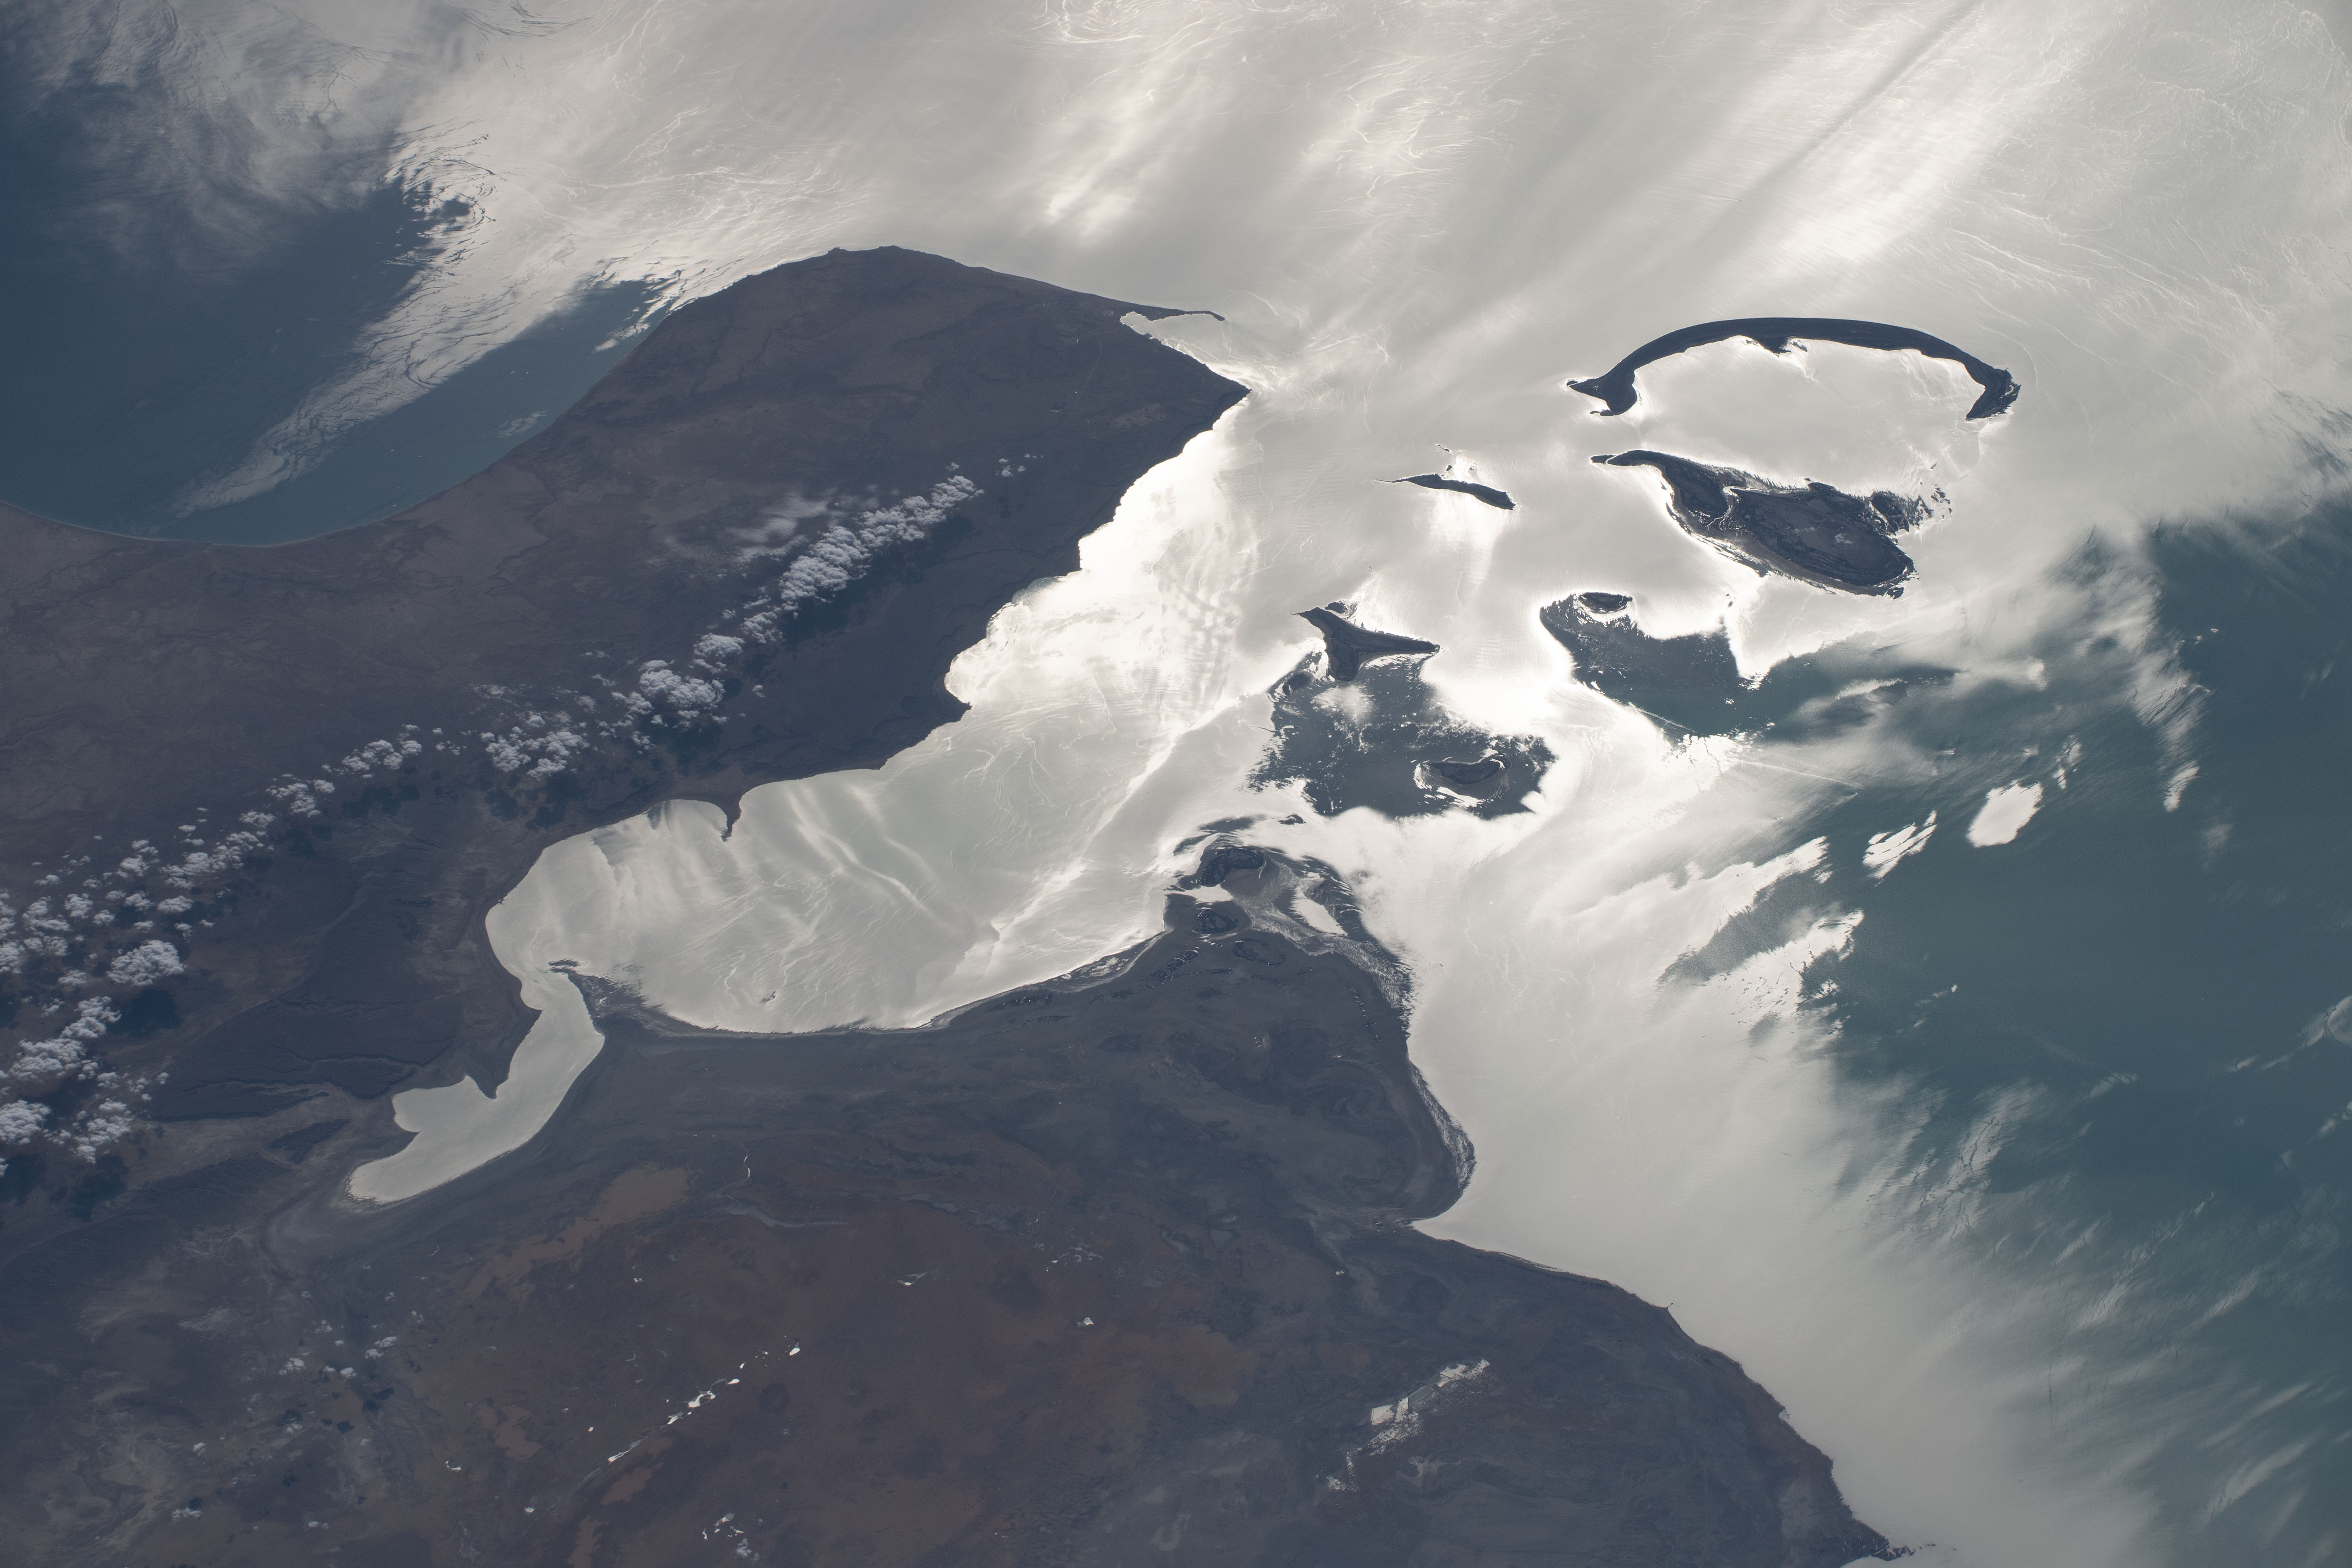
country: KAZAKHSTAN
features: MANGYSHLAK BAY,KAZAKHSTAN,CASPIAN SEA
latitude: 44.8
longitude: 50.8
